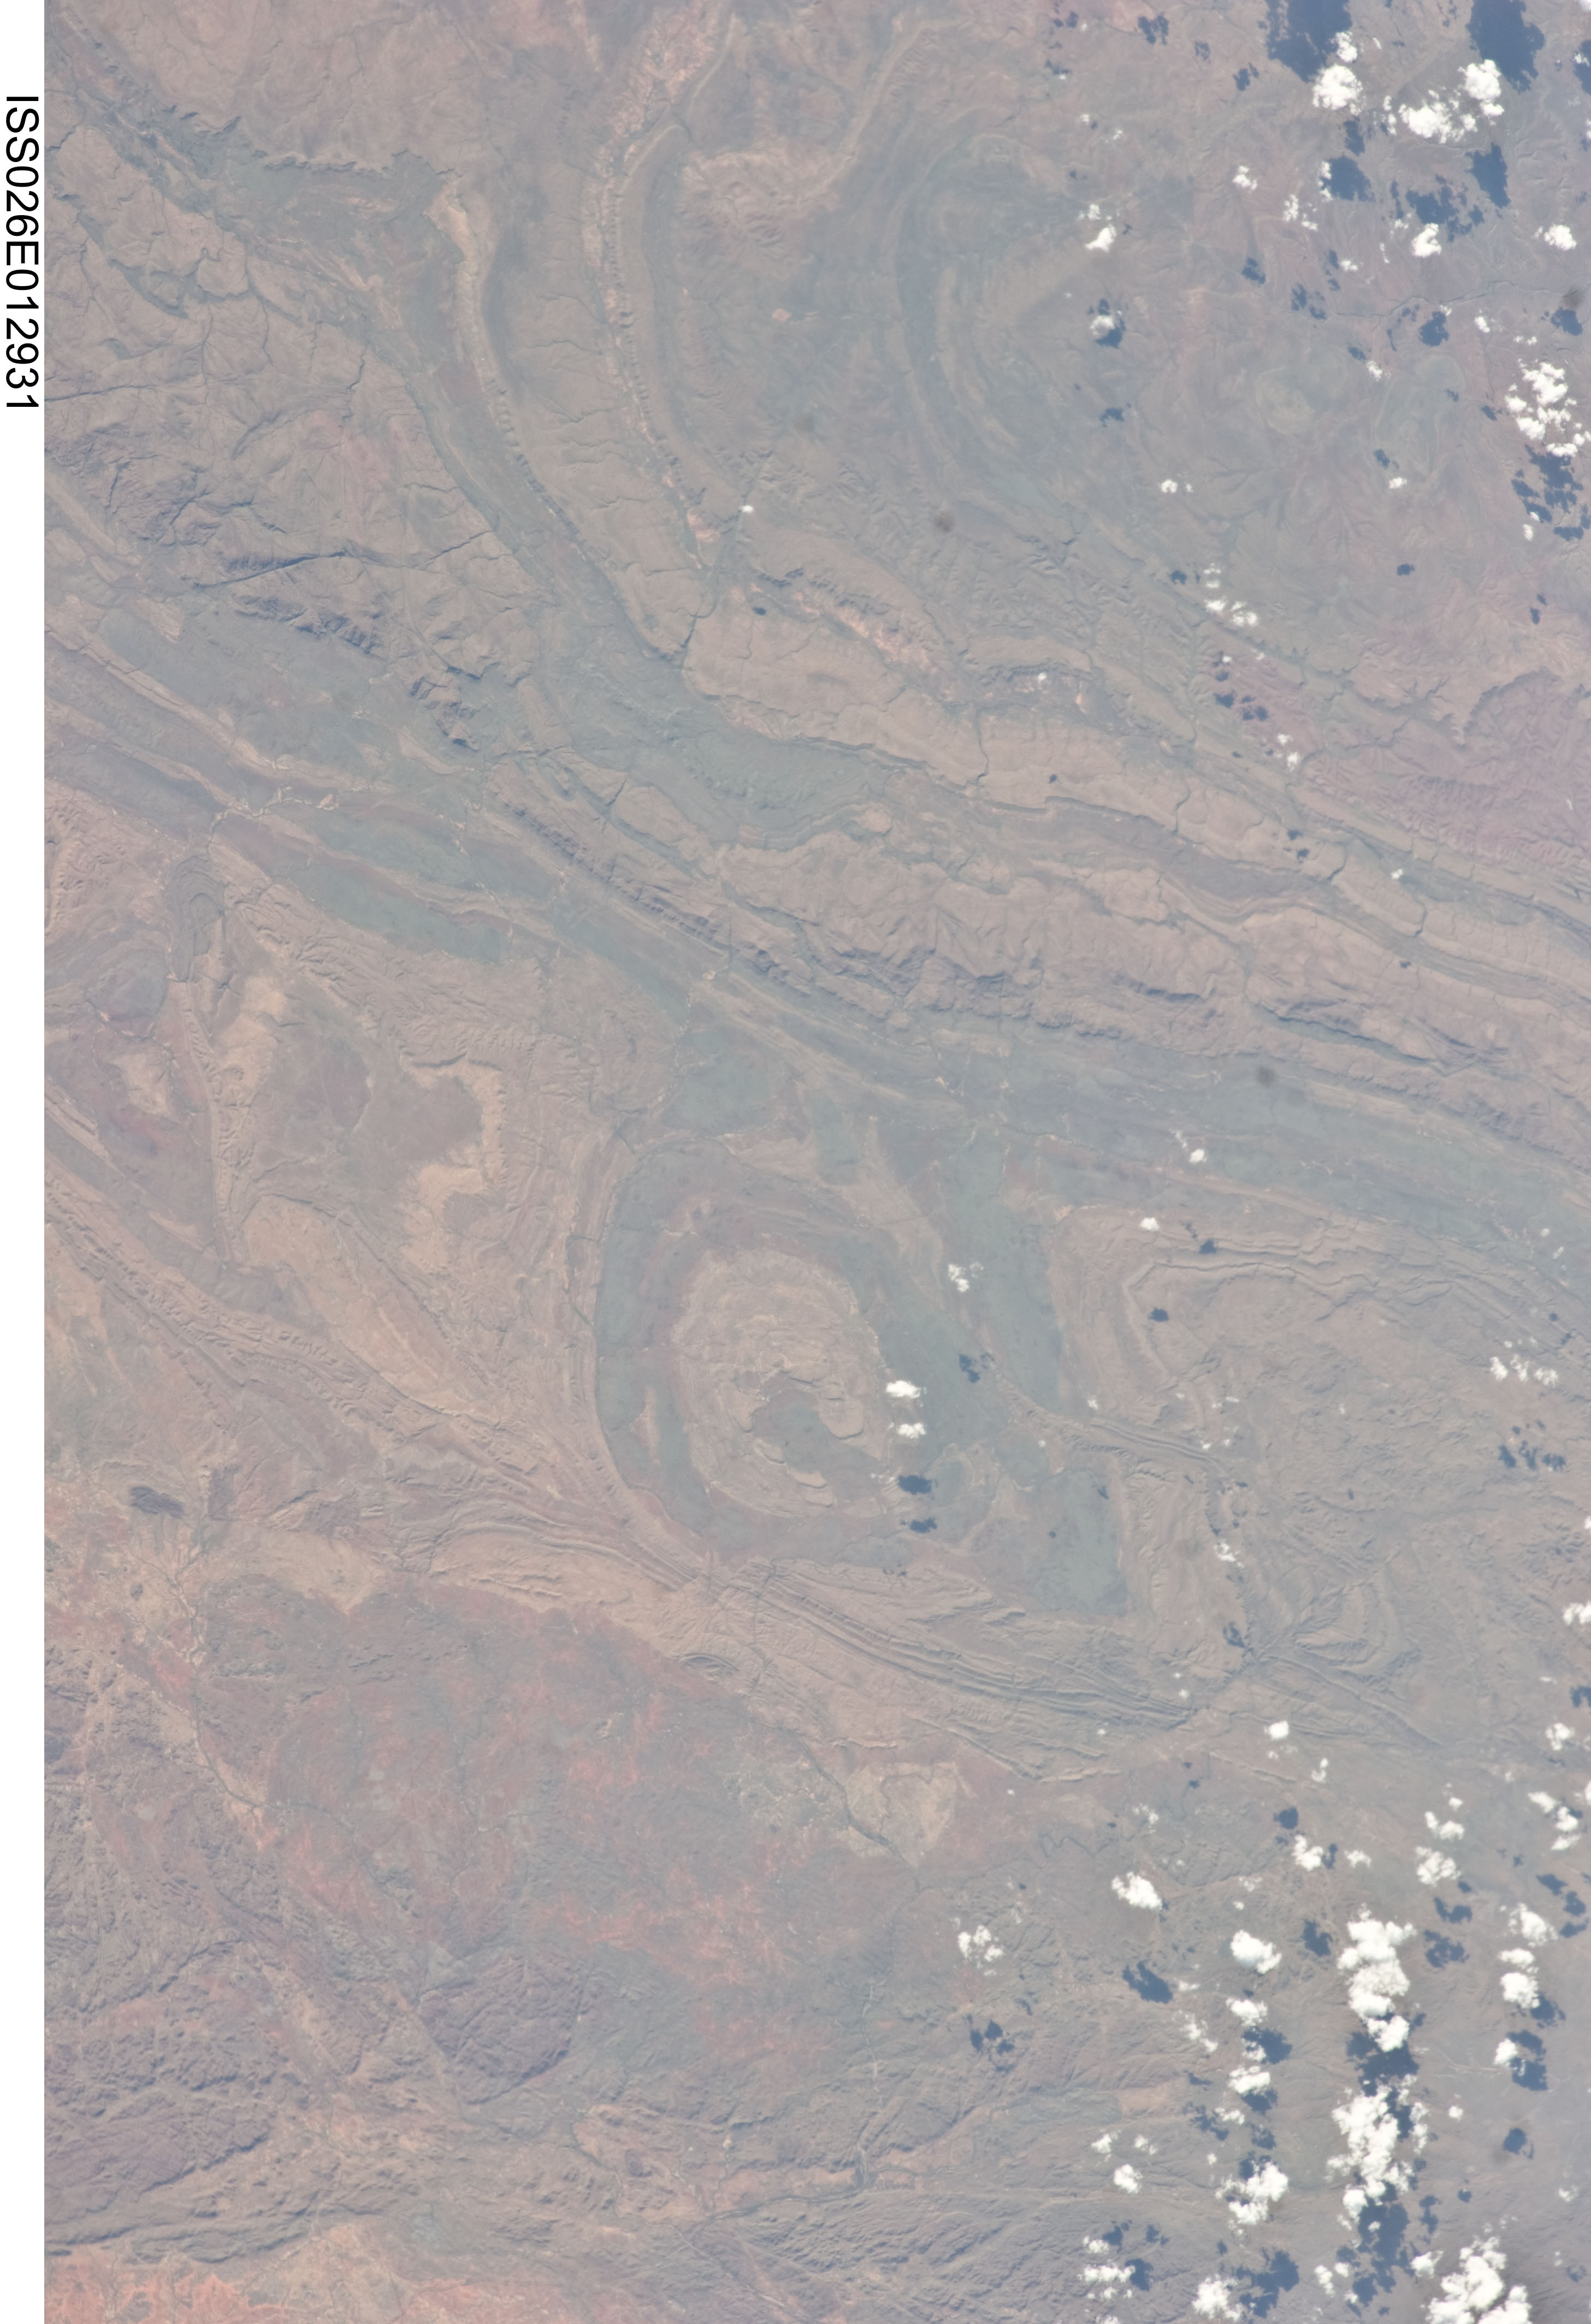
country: AUSTRALIA-WA
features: DURACK RANGES, CHAMBERLAIN R. DRAIN., RIDGES, FOLDS S. OF MT. REMARKABLE
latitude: -17.3
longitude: 127.5
